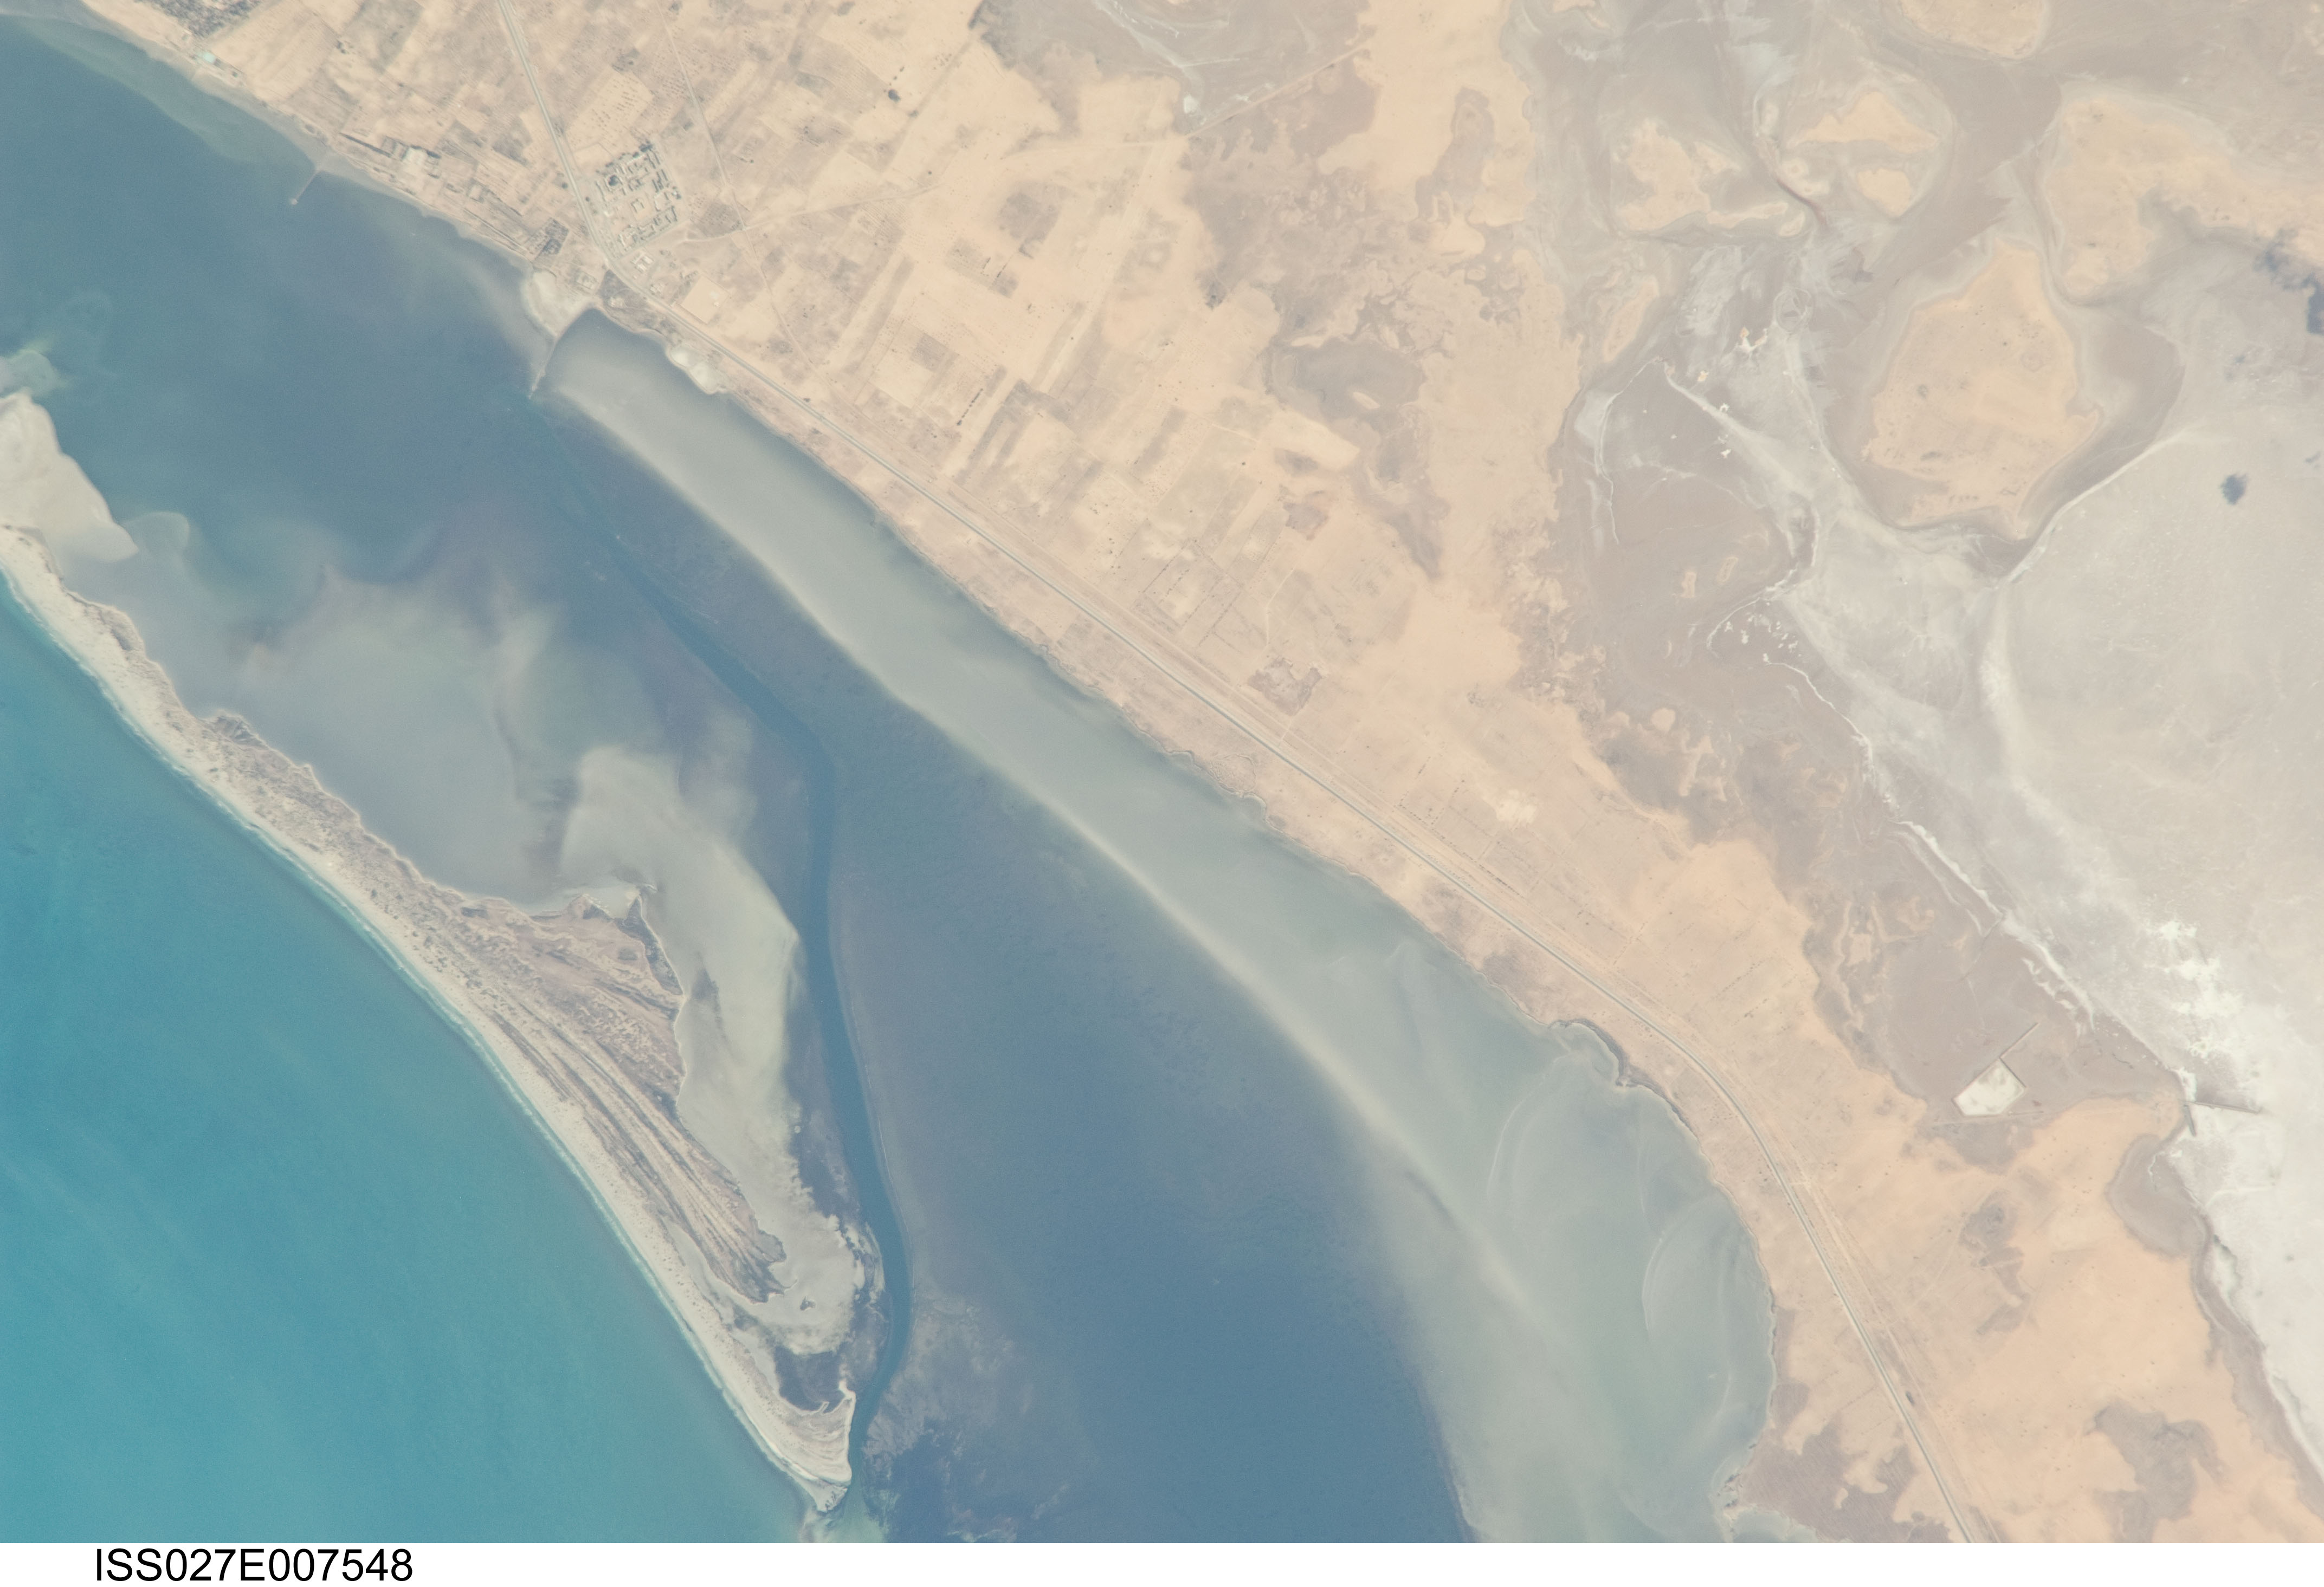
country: LIBYA
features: MEDITERRANEAN S., COAST, SPIT, SHOALS, DRY LAKE BED, ABU KAMMASH, ROADS
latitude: 33.1
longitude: 11.7
